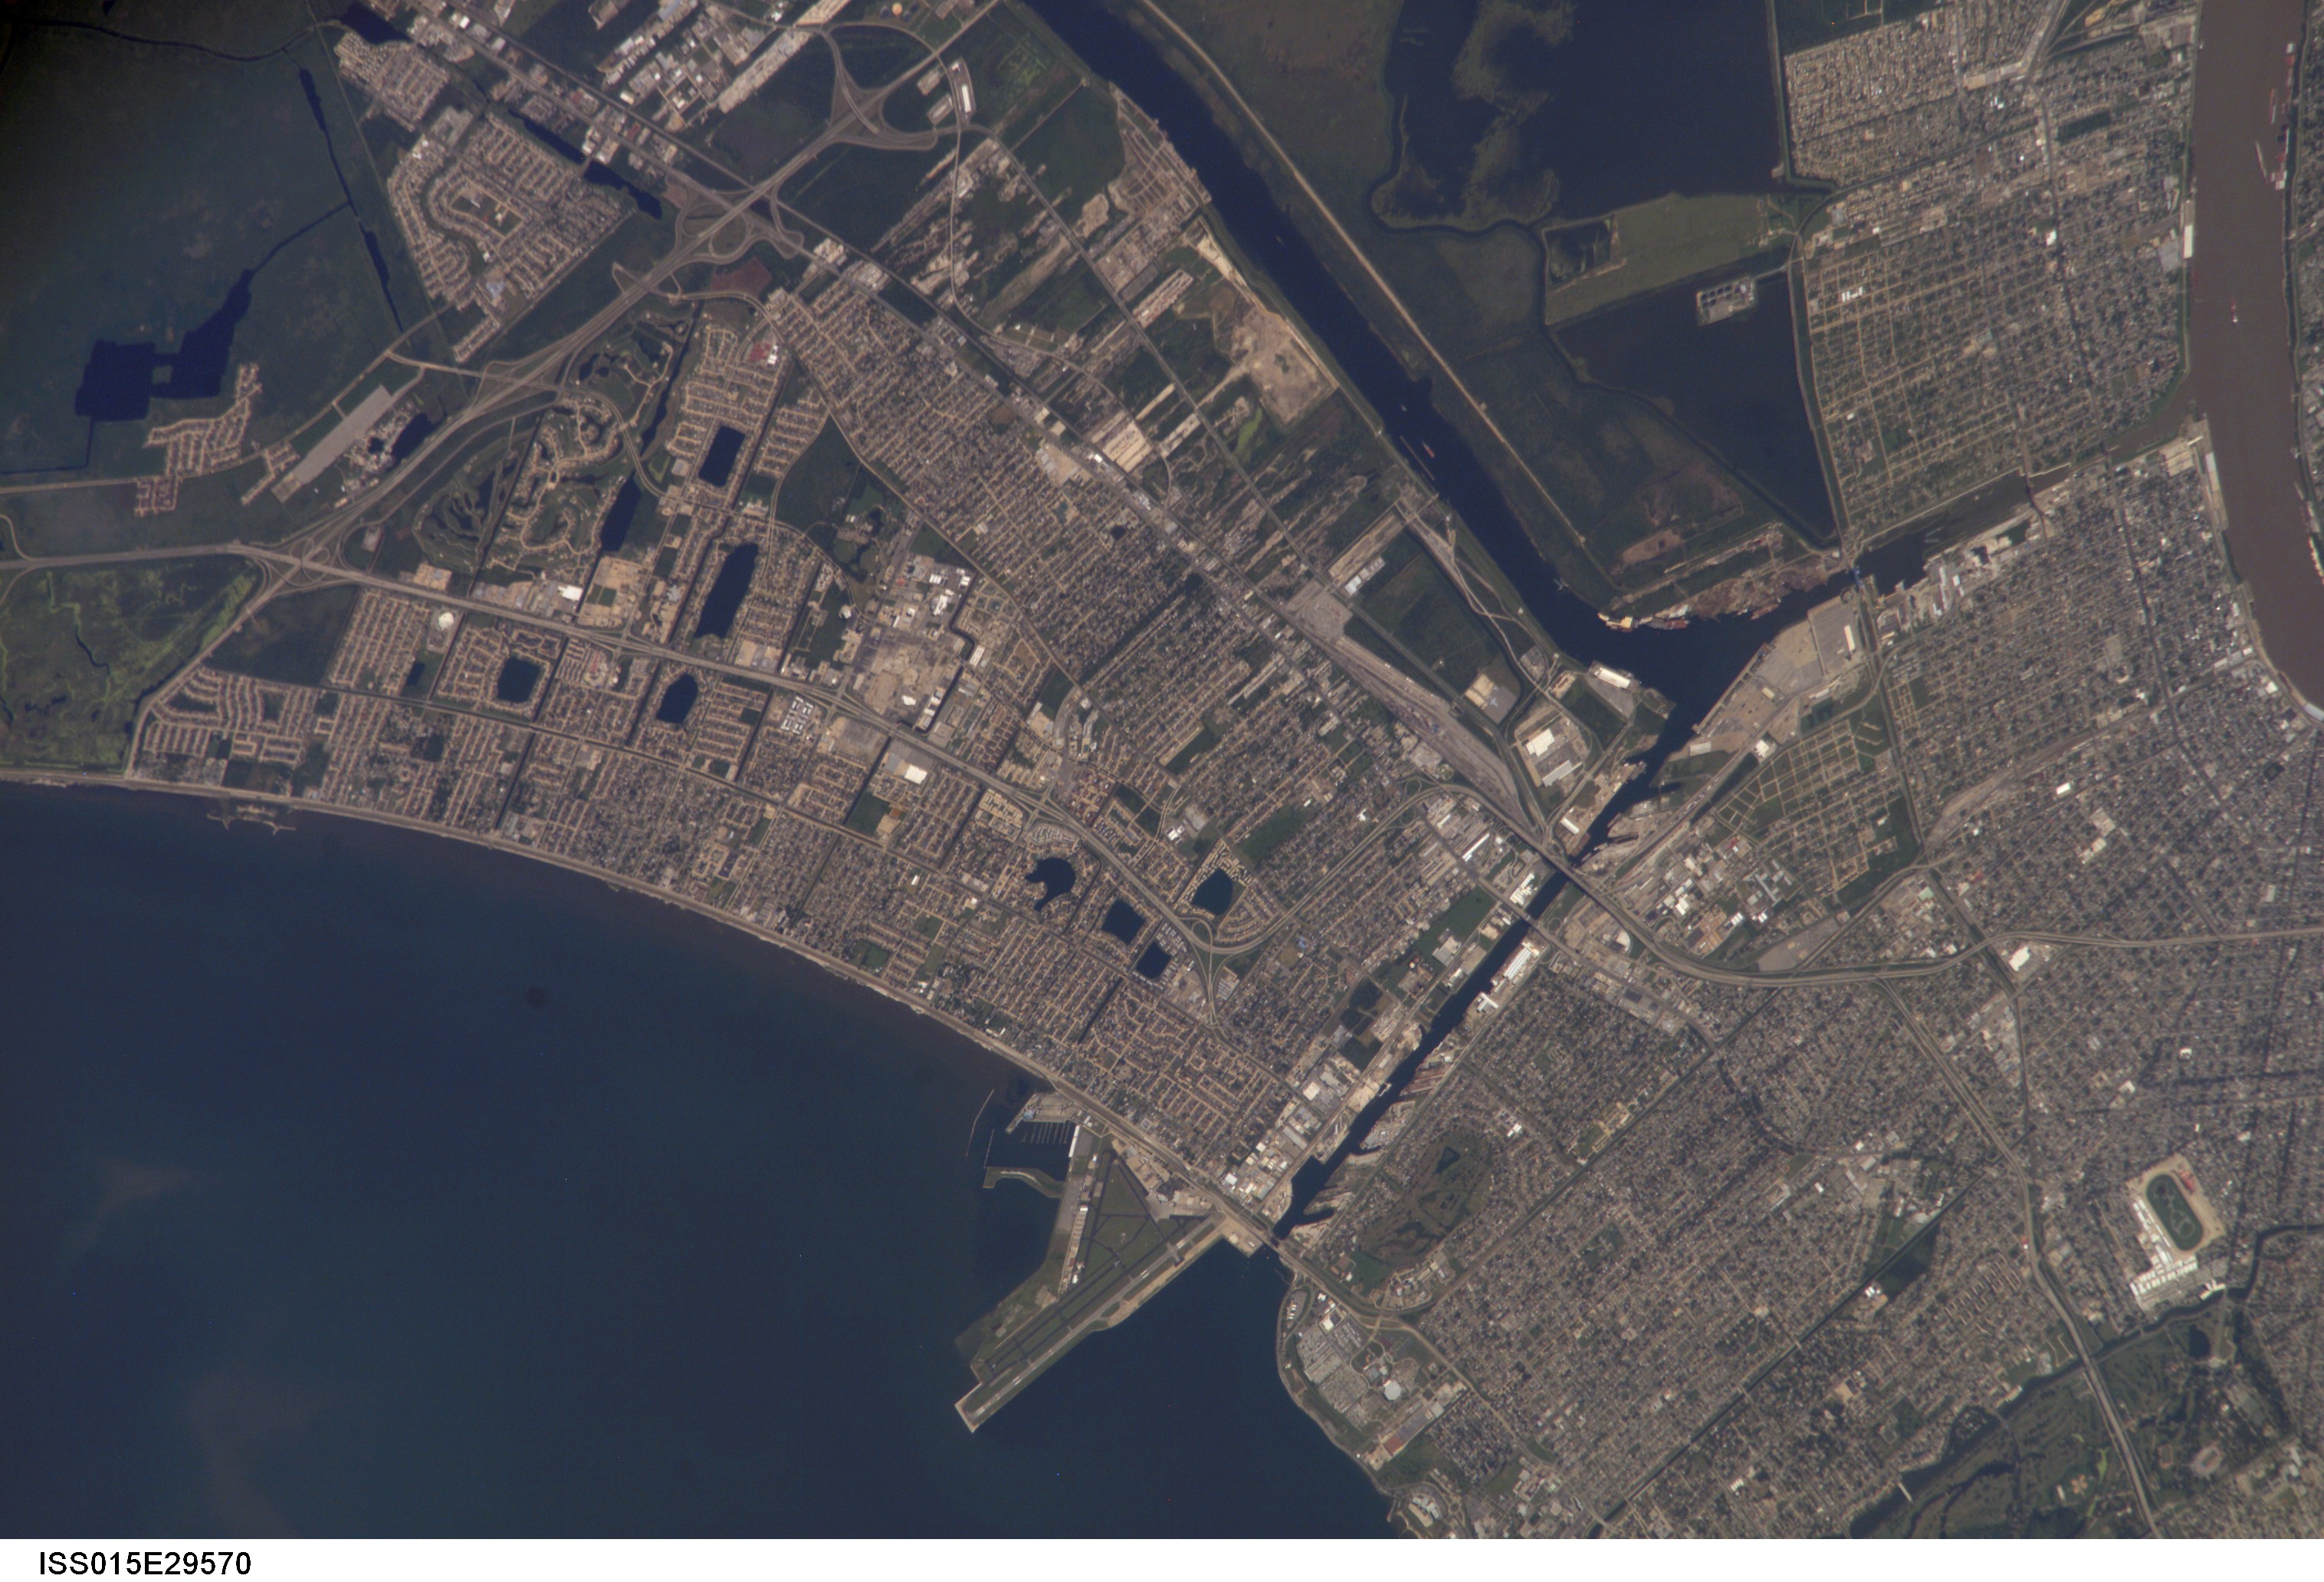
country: USA-LOUISIANA
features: NEW ORLEANS EAST, CANALS, LAKE
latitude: 30.0
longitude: -89.9
